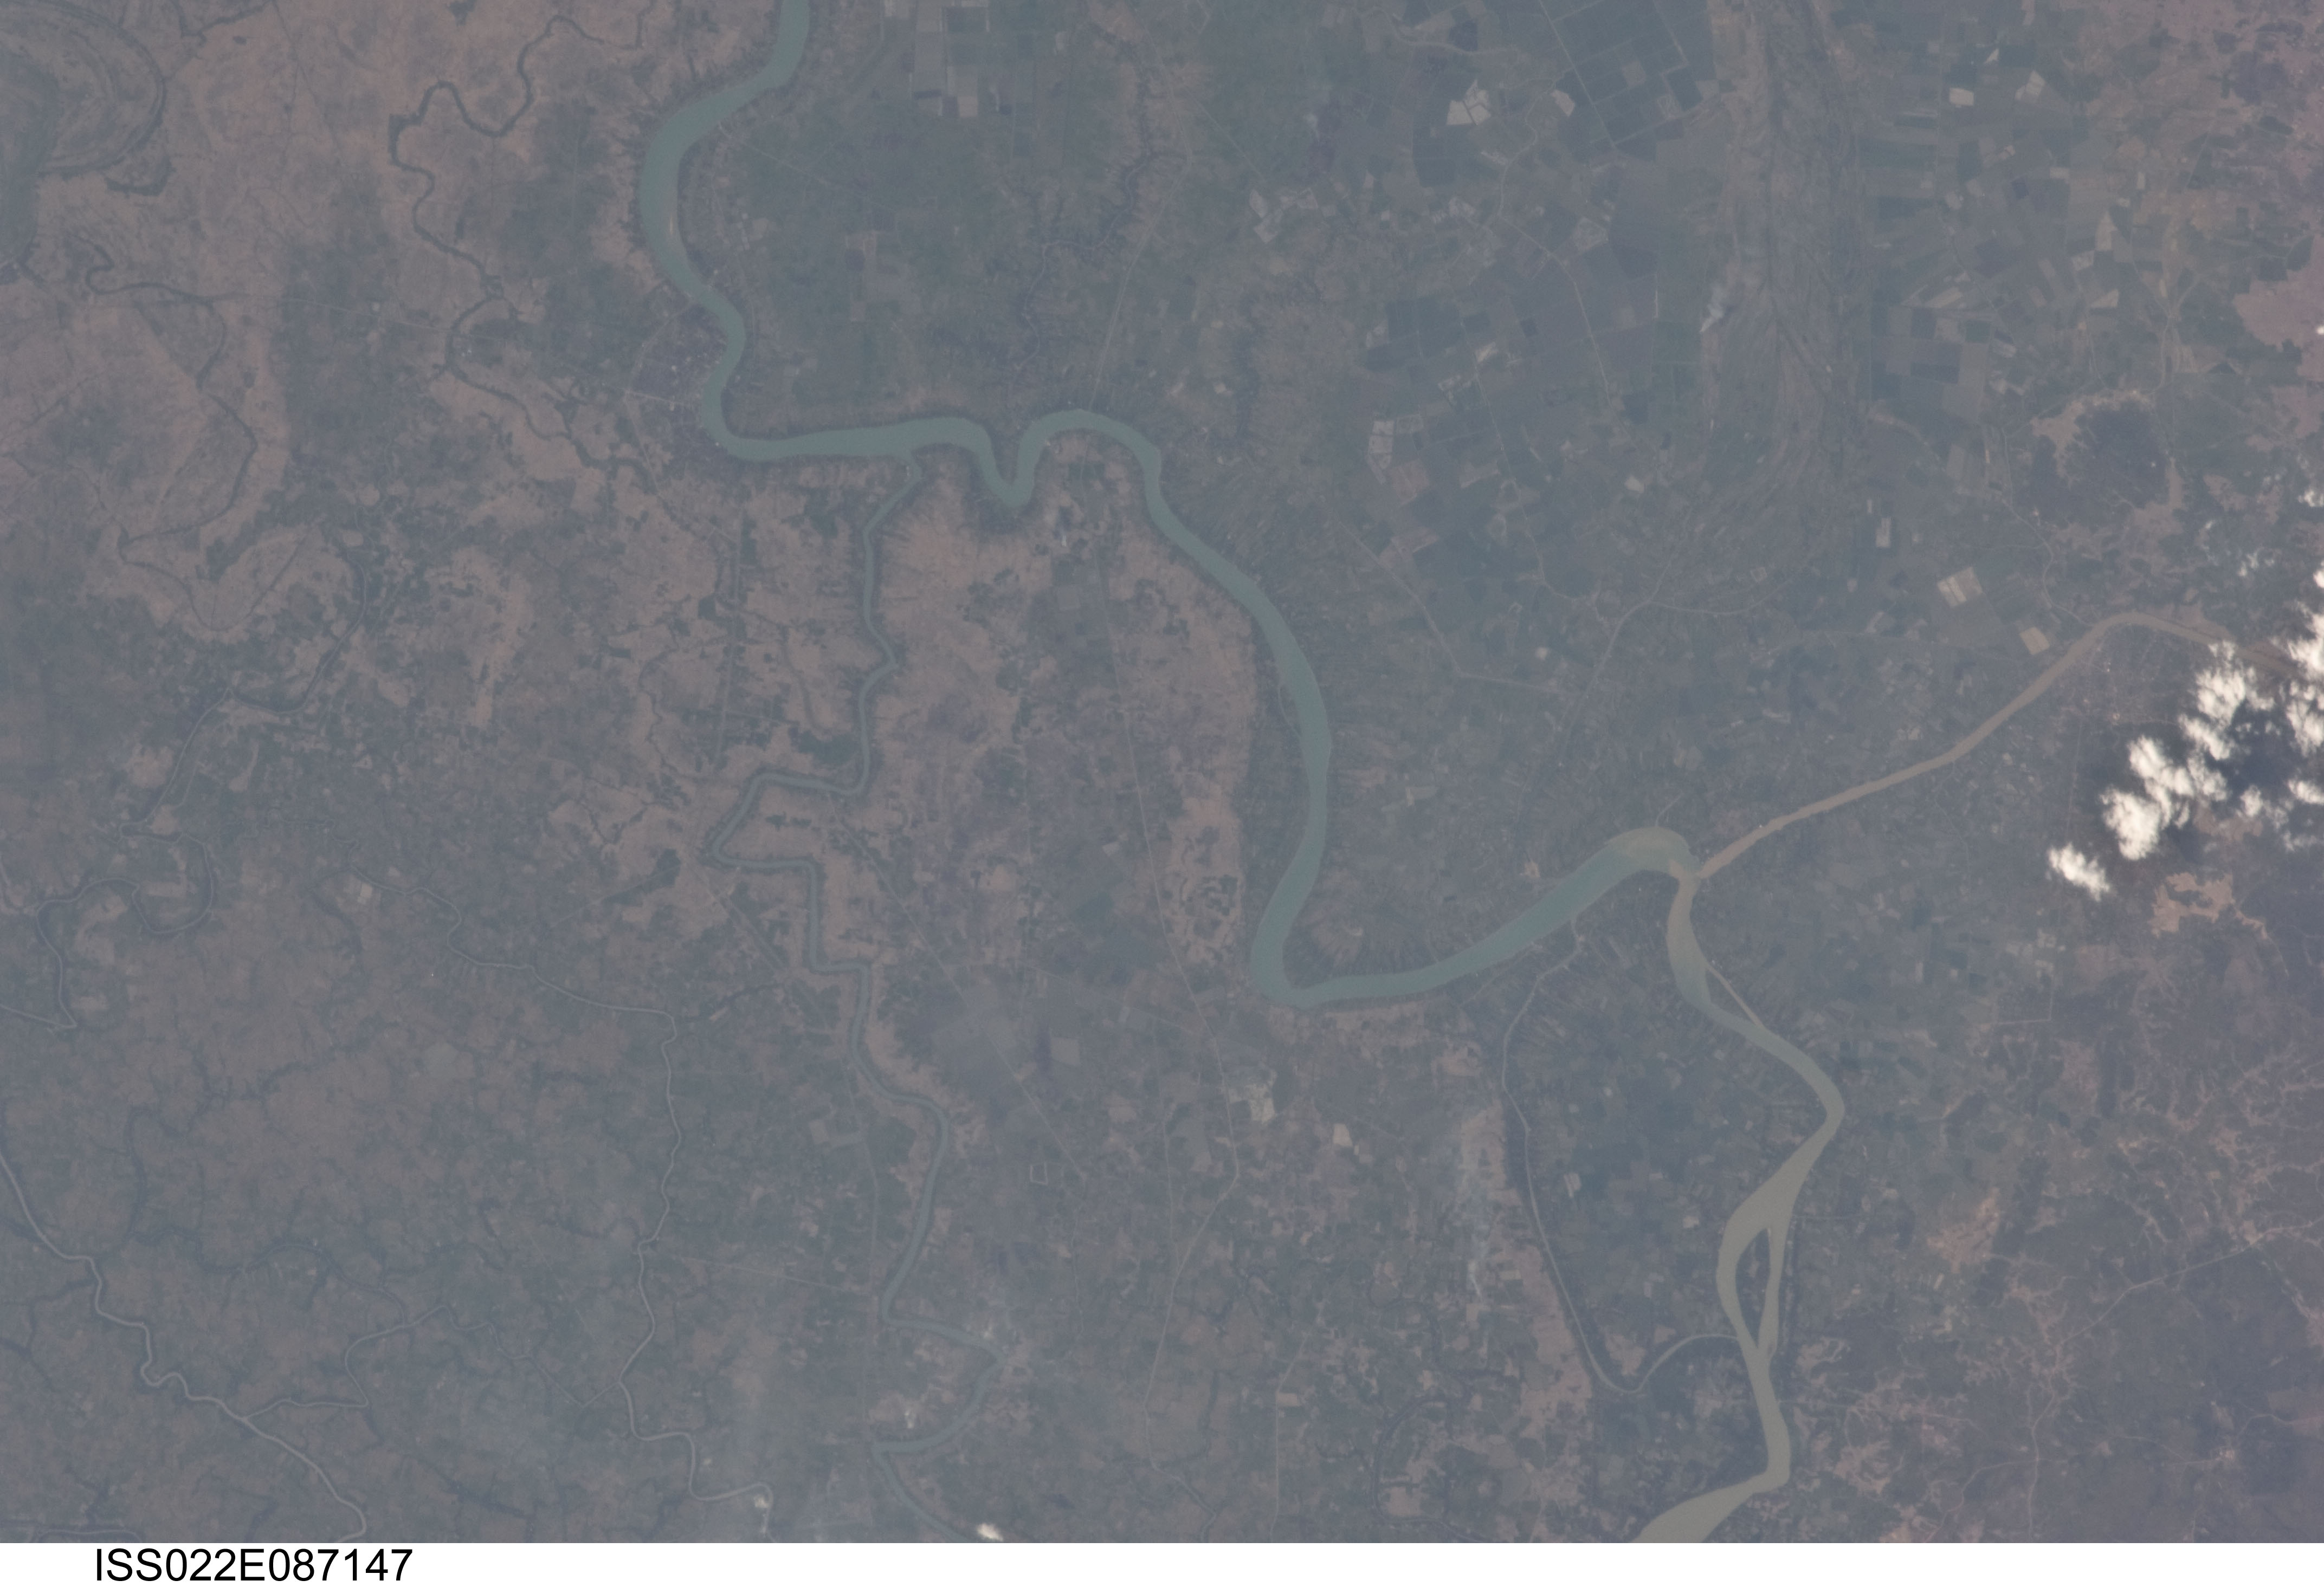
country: MYANMAR (BURMA)
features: TO R., MAUBIN, TWANTE CANAL, AGR.
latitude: 16.6
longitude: 95.8
